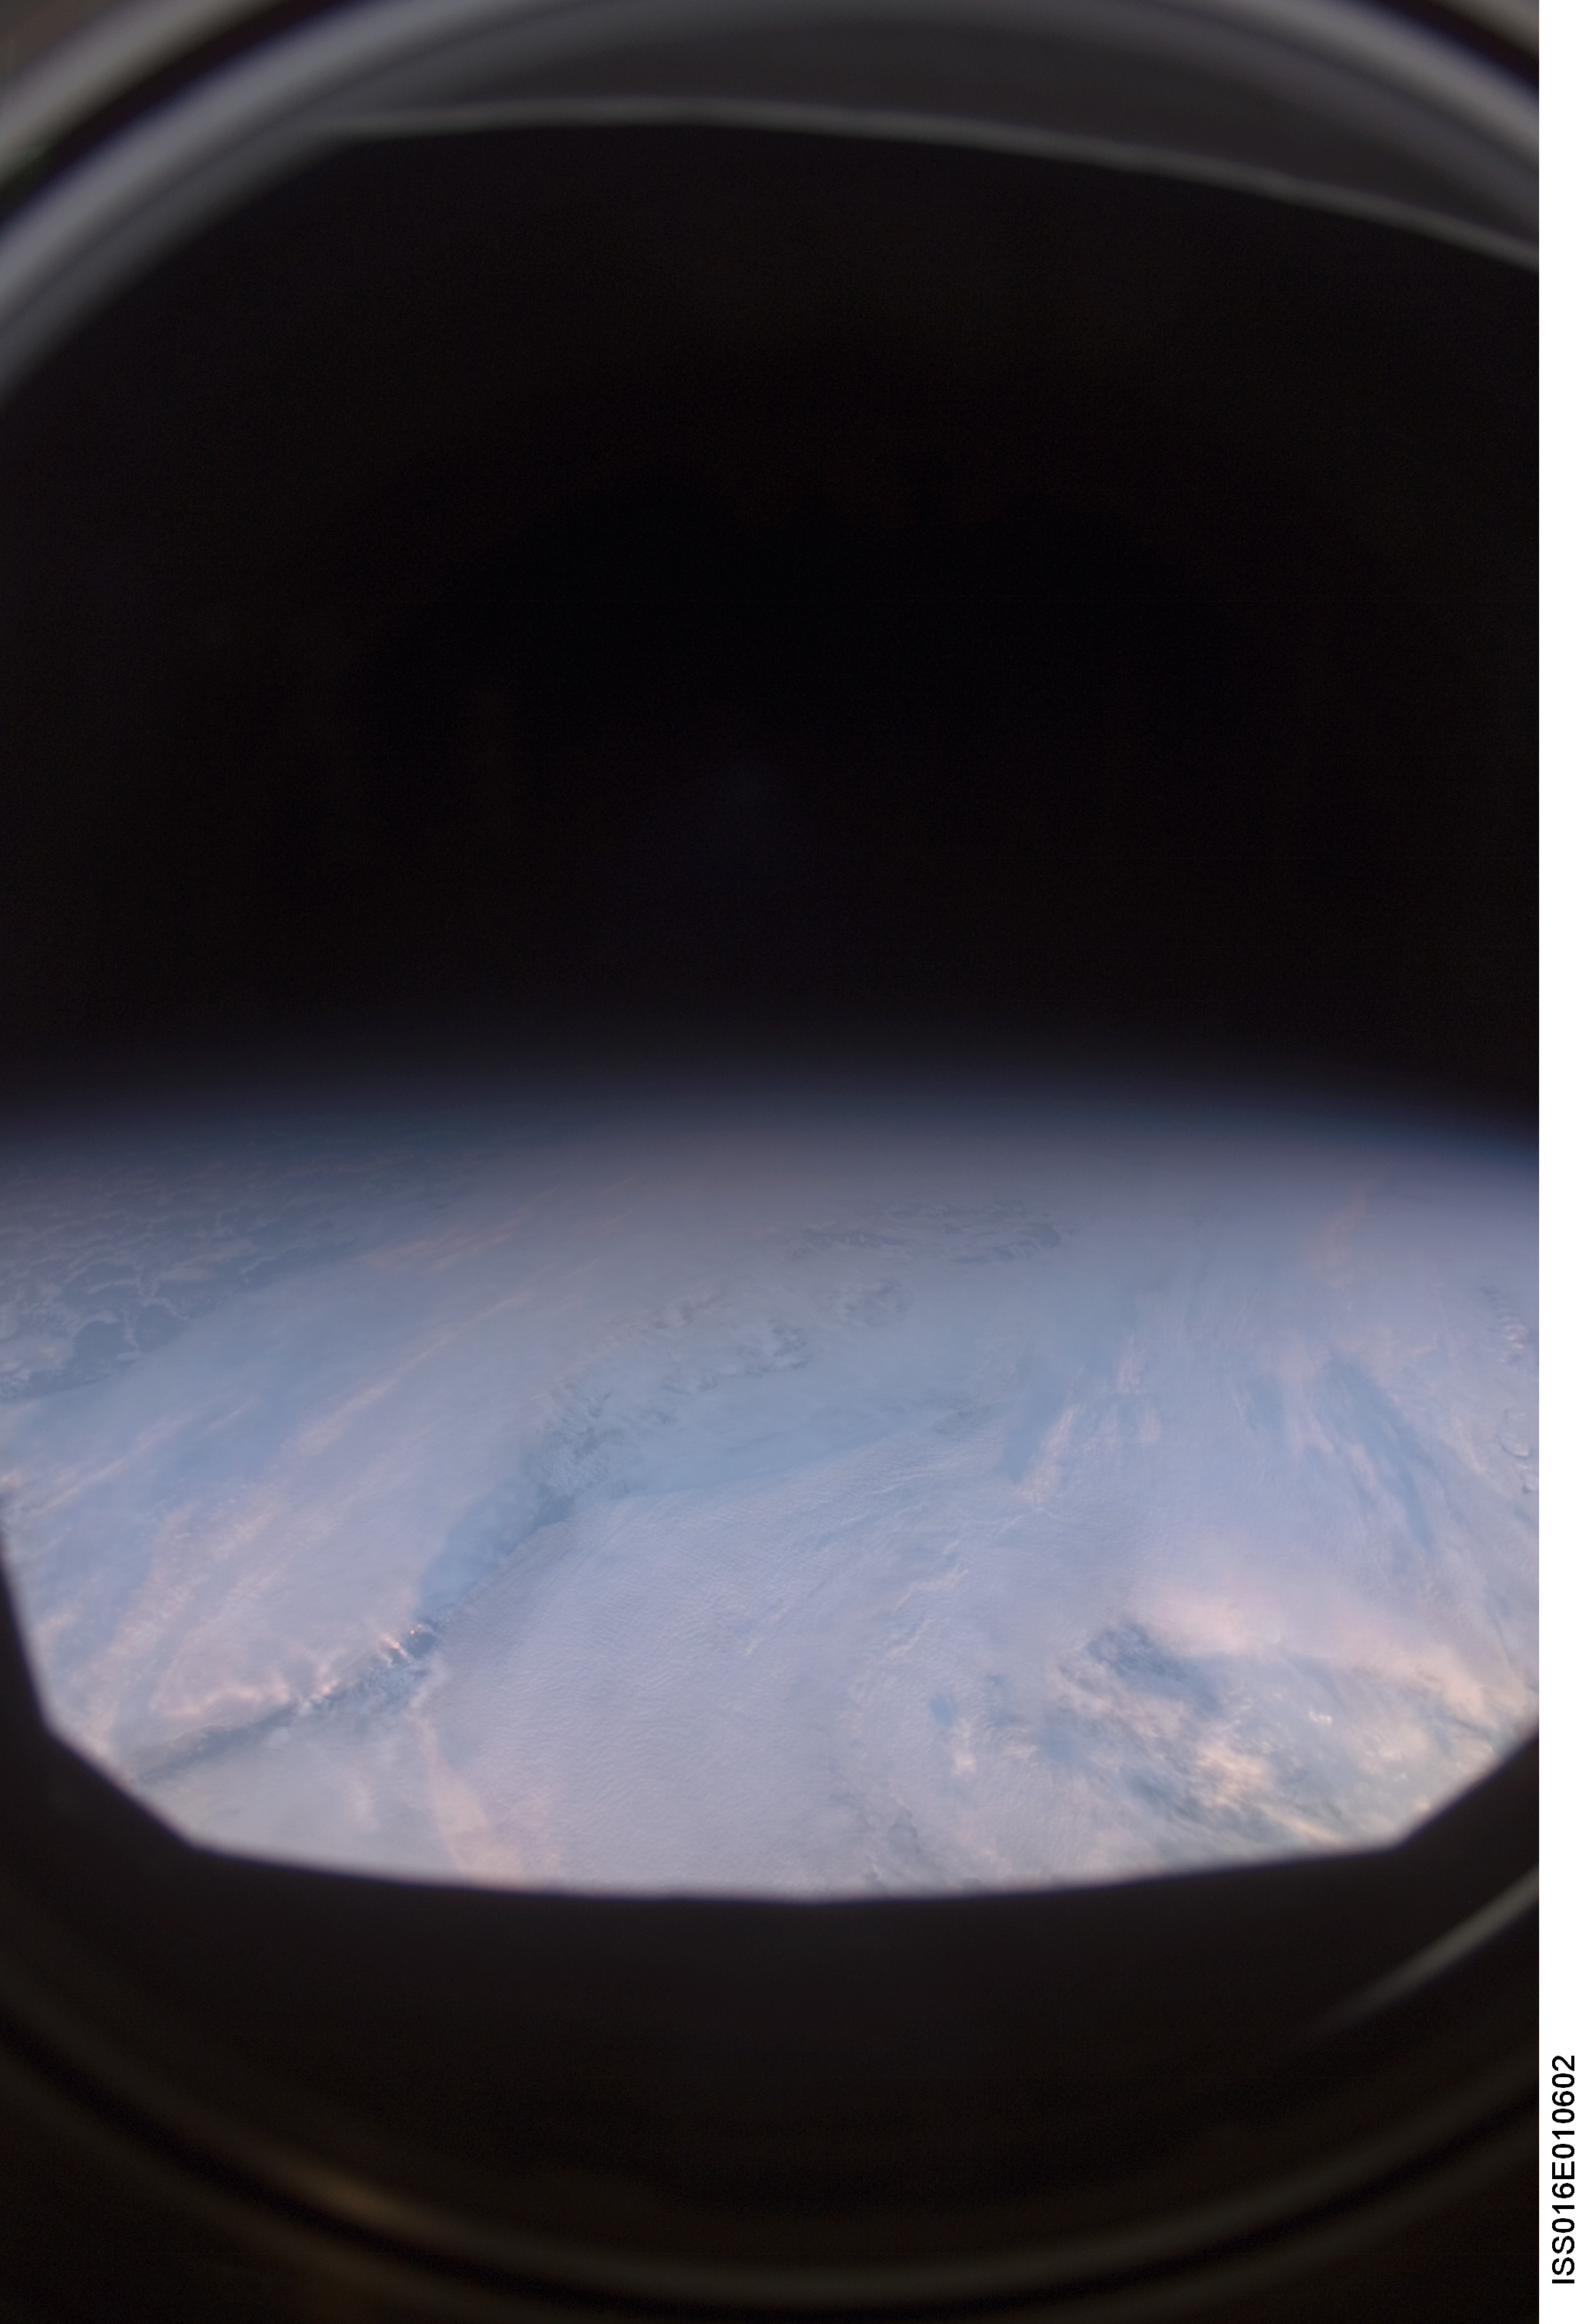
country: ATLANTIC OCEAN
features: PAN-LOW CLOUD FORMATIONS
